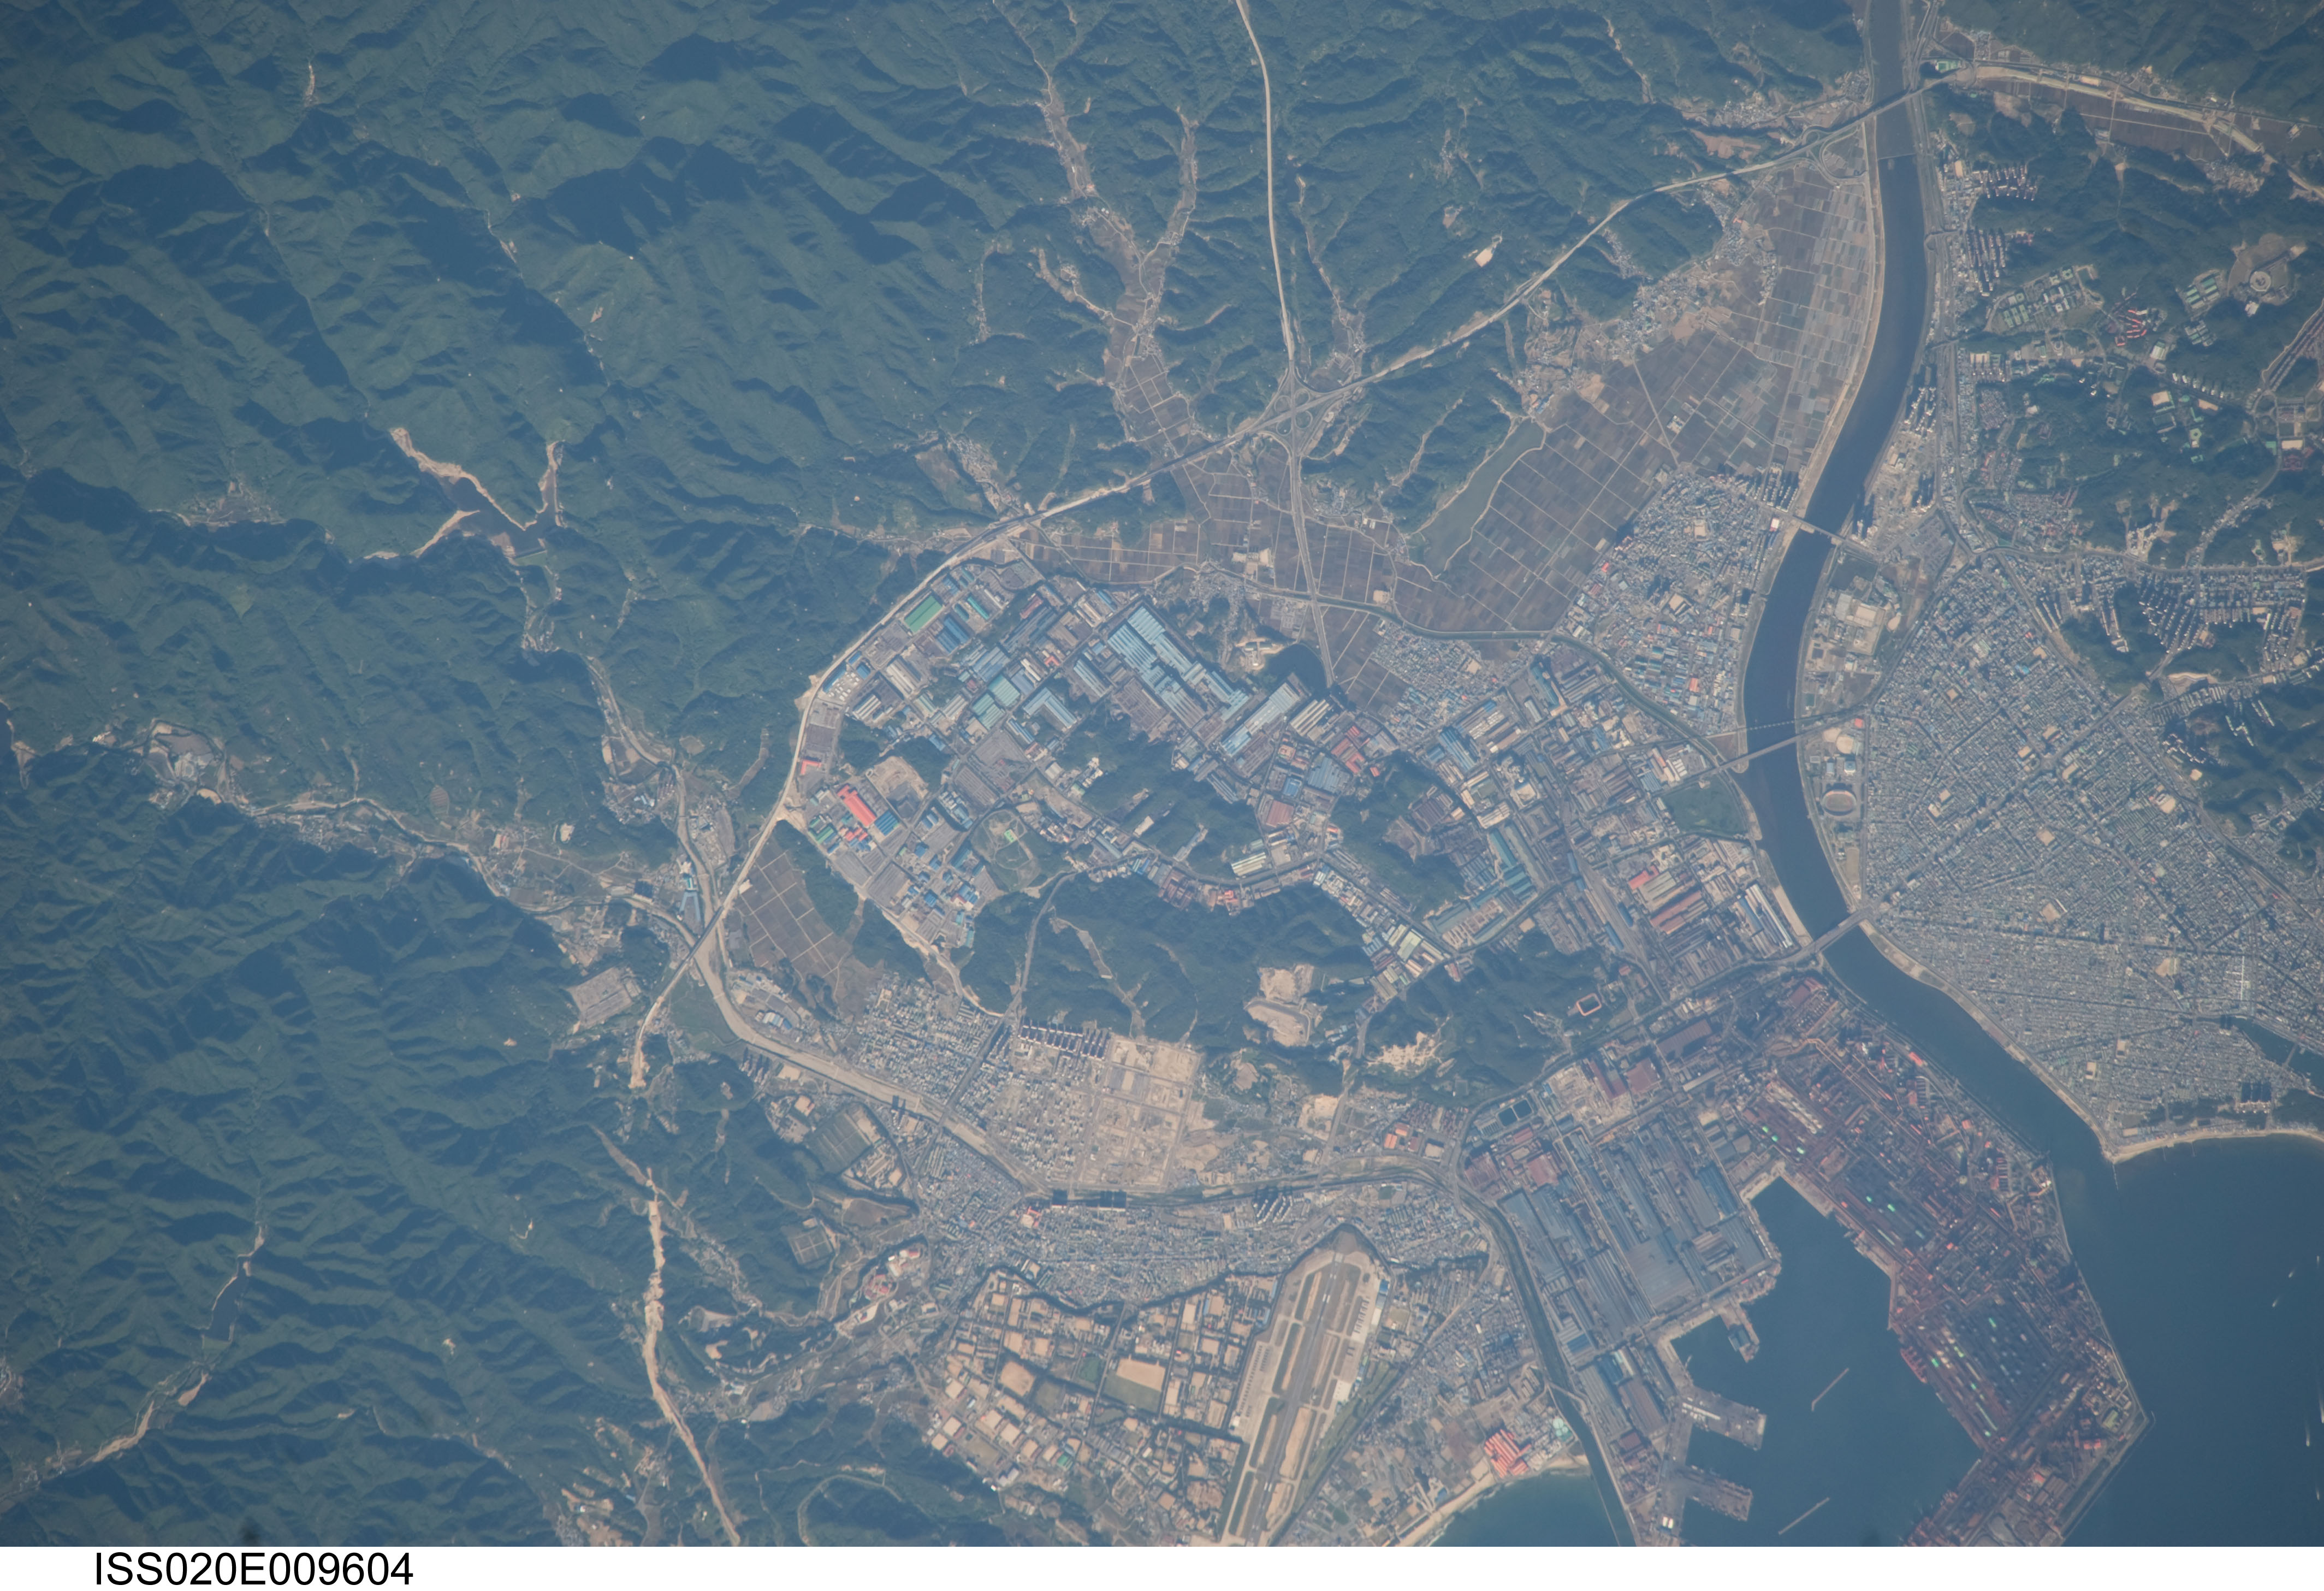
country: SOUTH KOREA
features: POHANG, PORT, HYONGSAN R.
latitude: 36.0
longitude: 129.4
